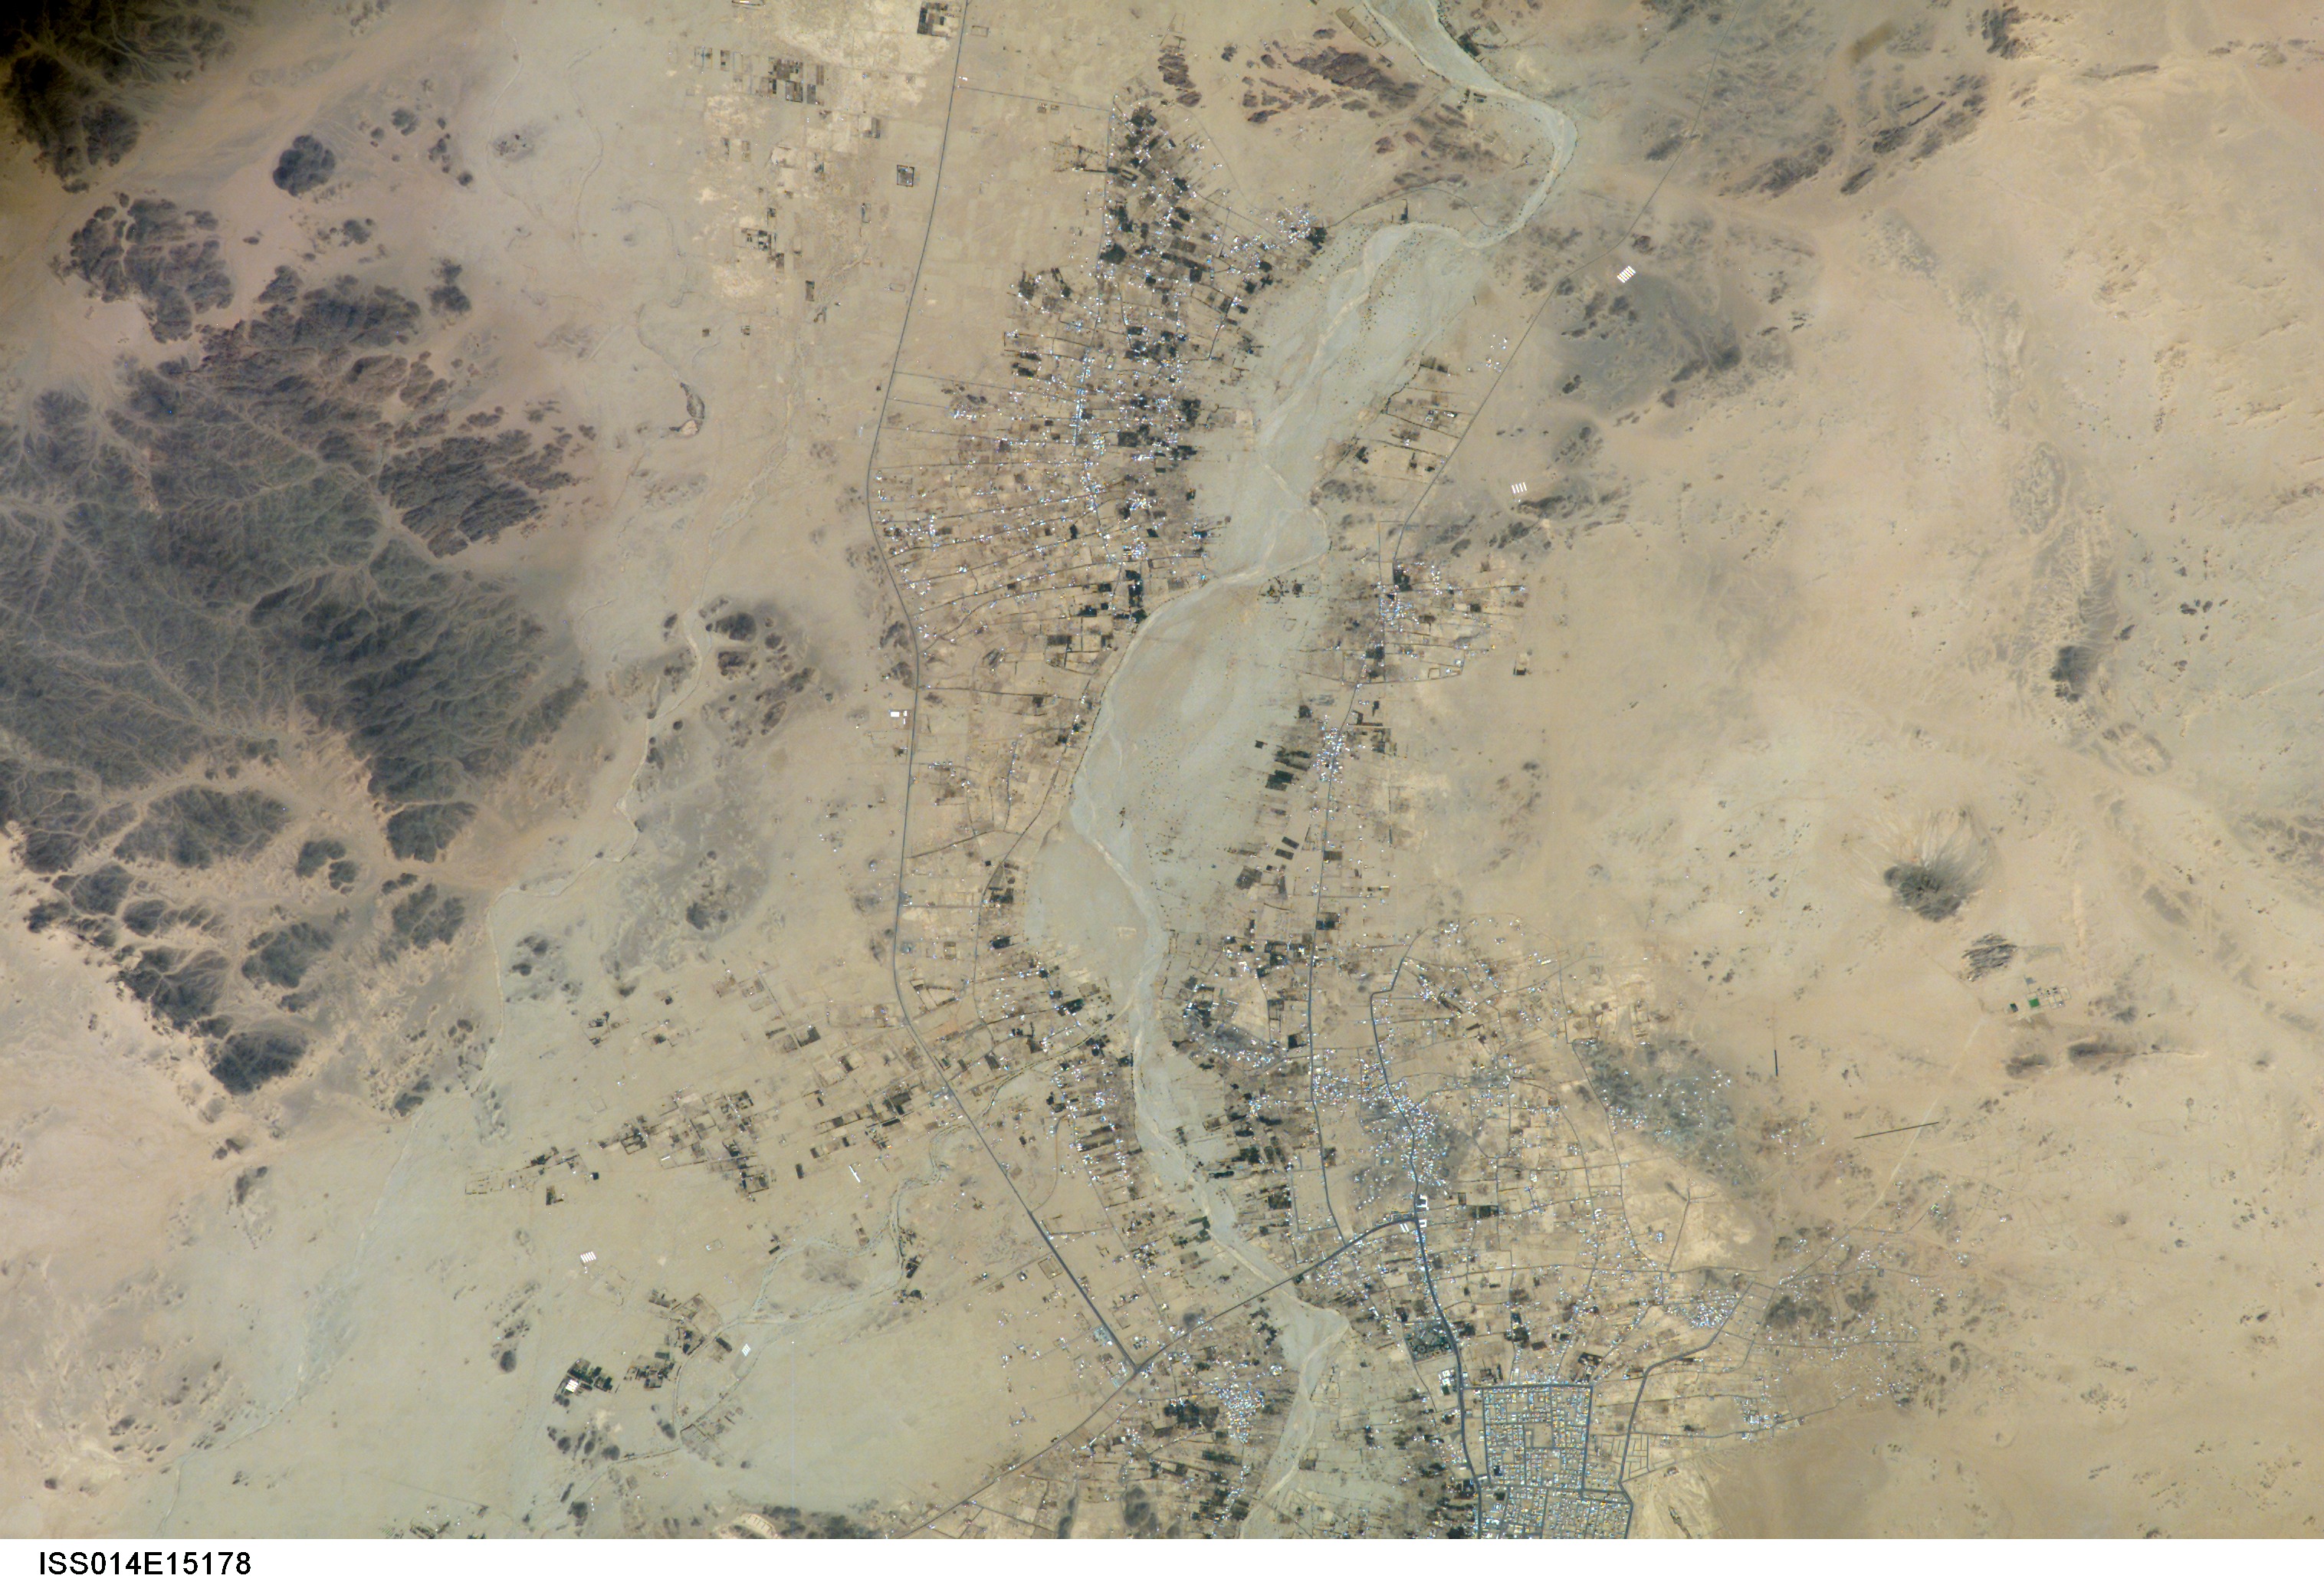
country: SAUDI ARABIA
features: BISHAH RIVER, QAL'AT BISHAH
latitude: 20.1
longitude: 42.6
